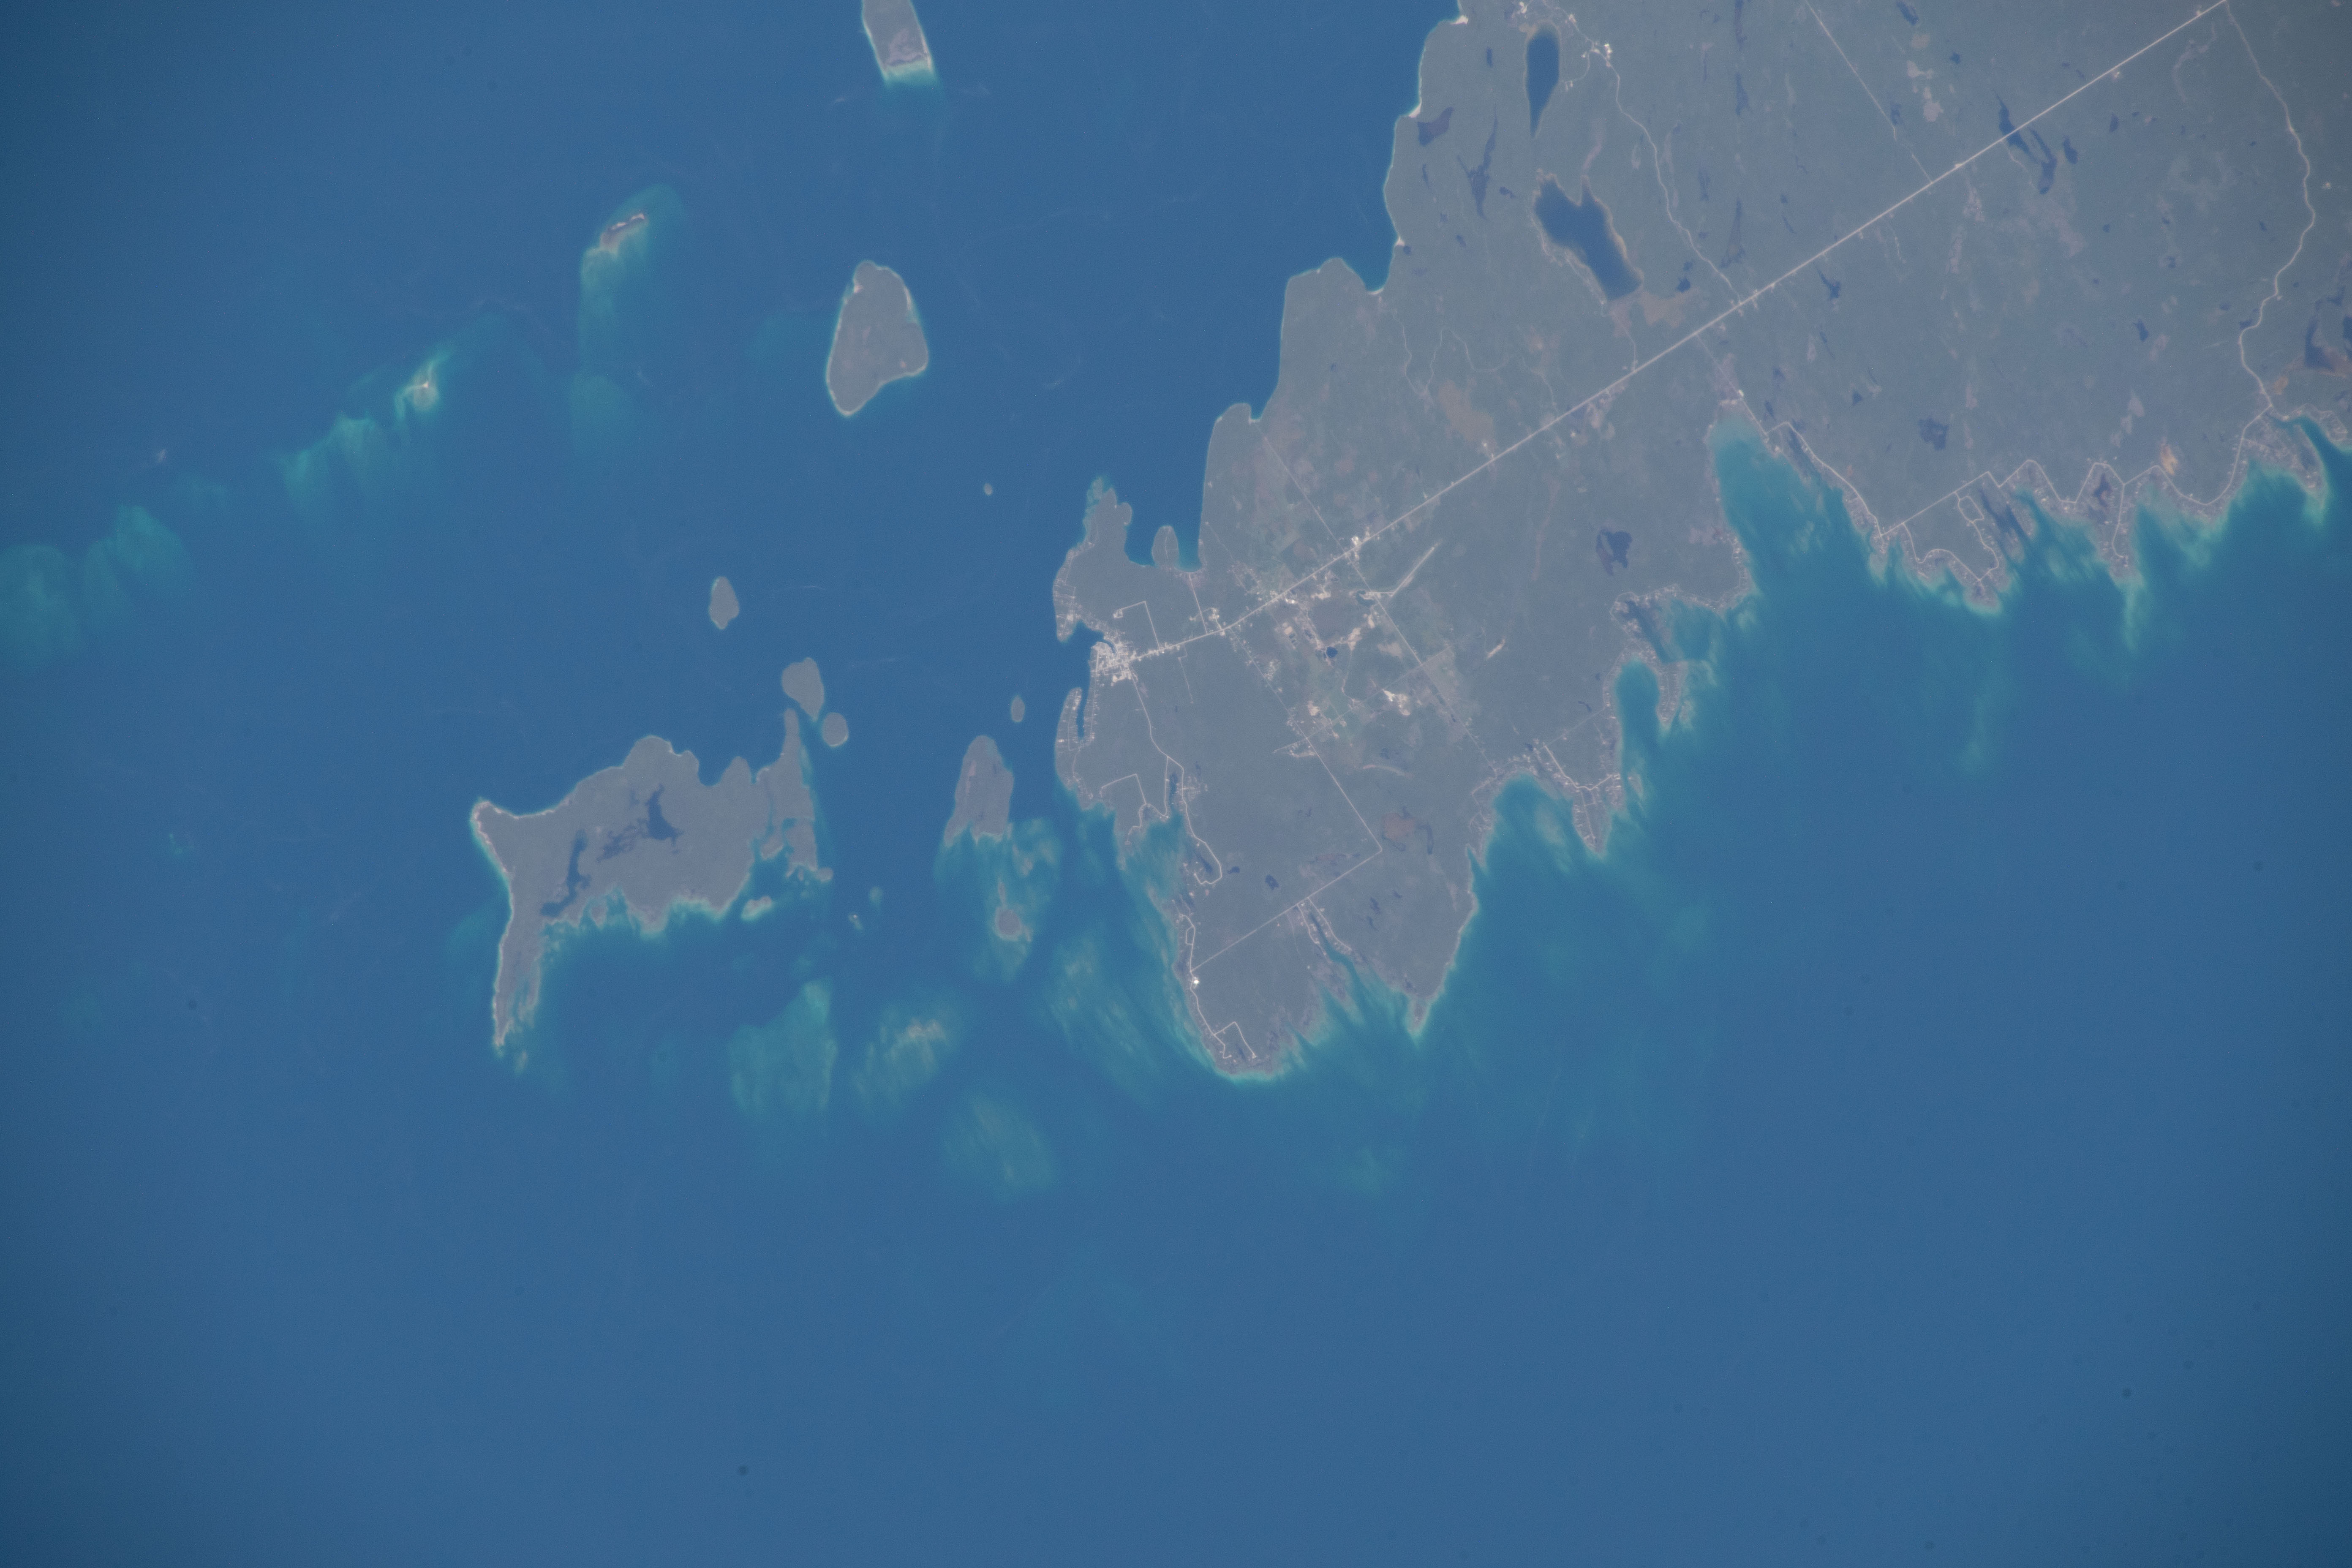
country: CANADA-O
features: LANDS END PARK, GEORGIAN BAY, LAKE HURON, TOBERMORY
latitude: 45.2
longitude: -81.7
